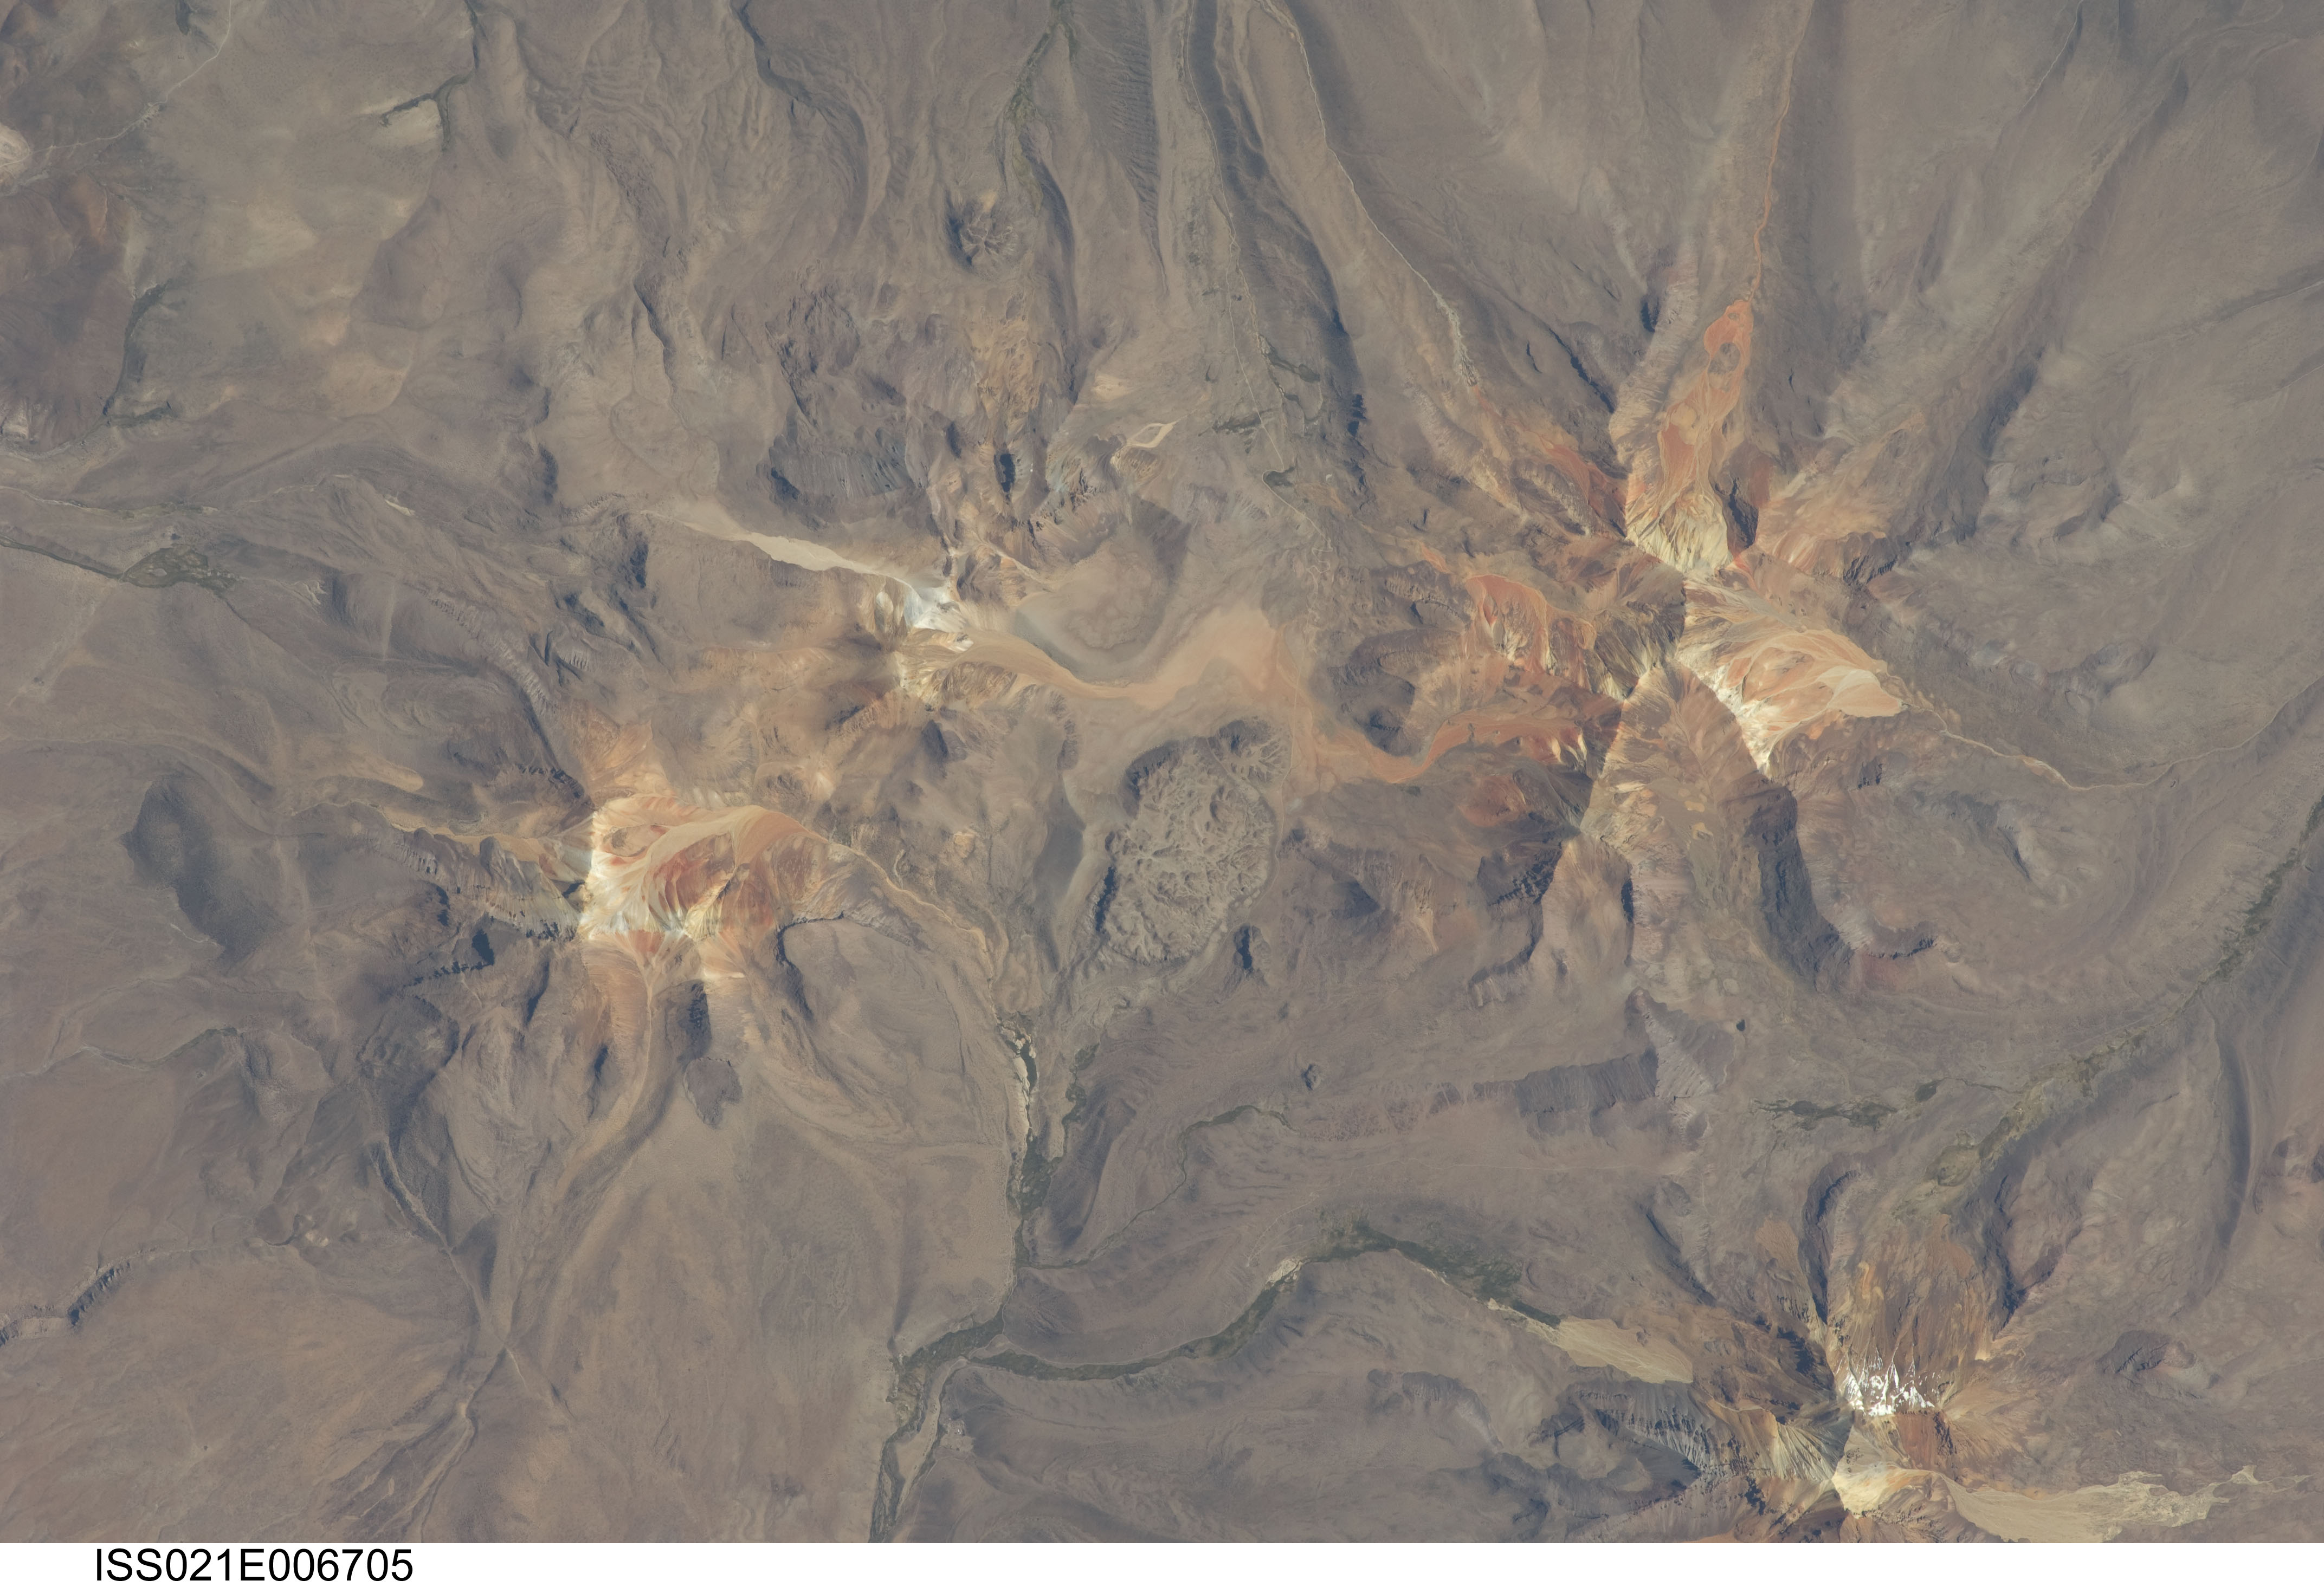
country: CHILE
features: NEVADOS DE CHUQUIANANTA
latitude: -17.9
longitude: -69.4
